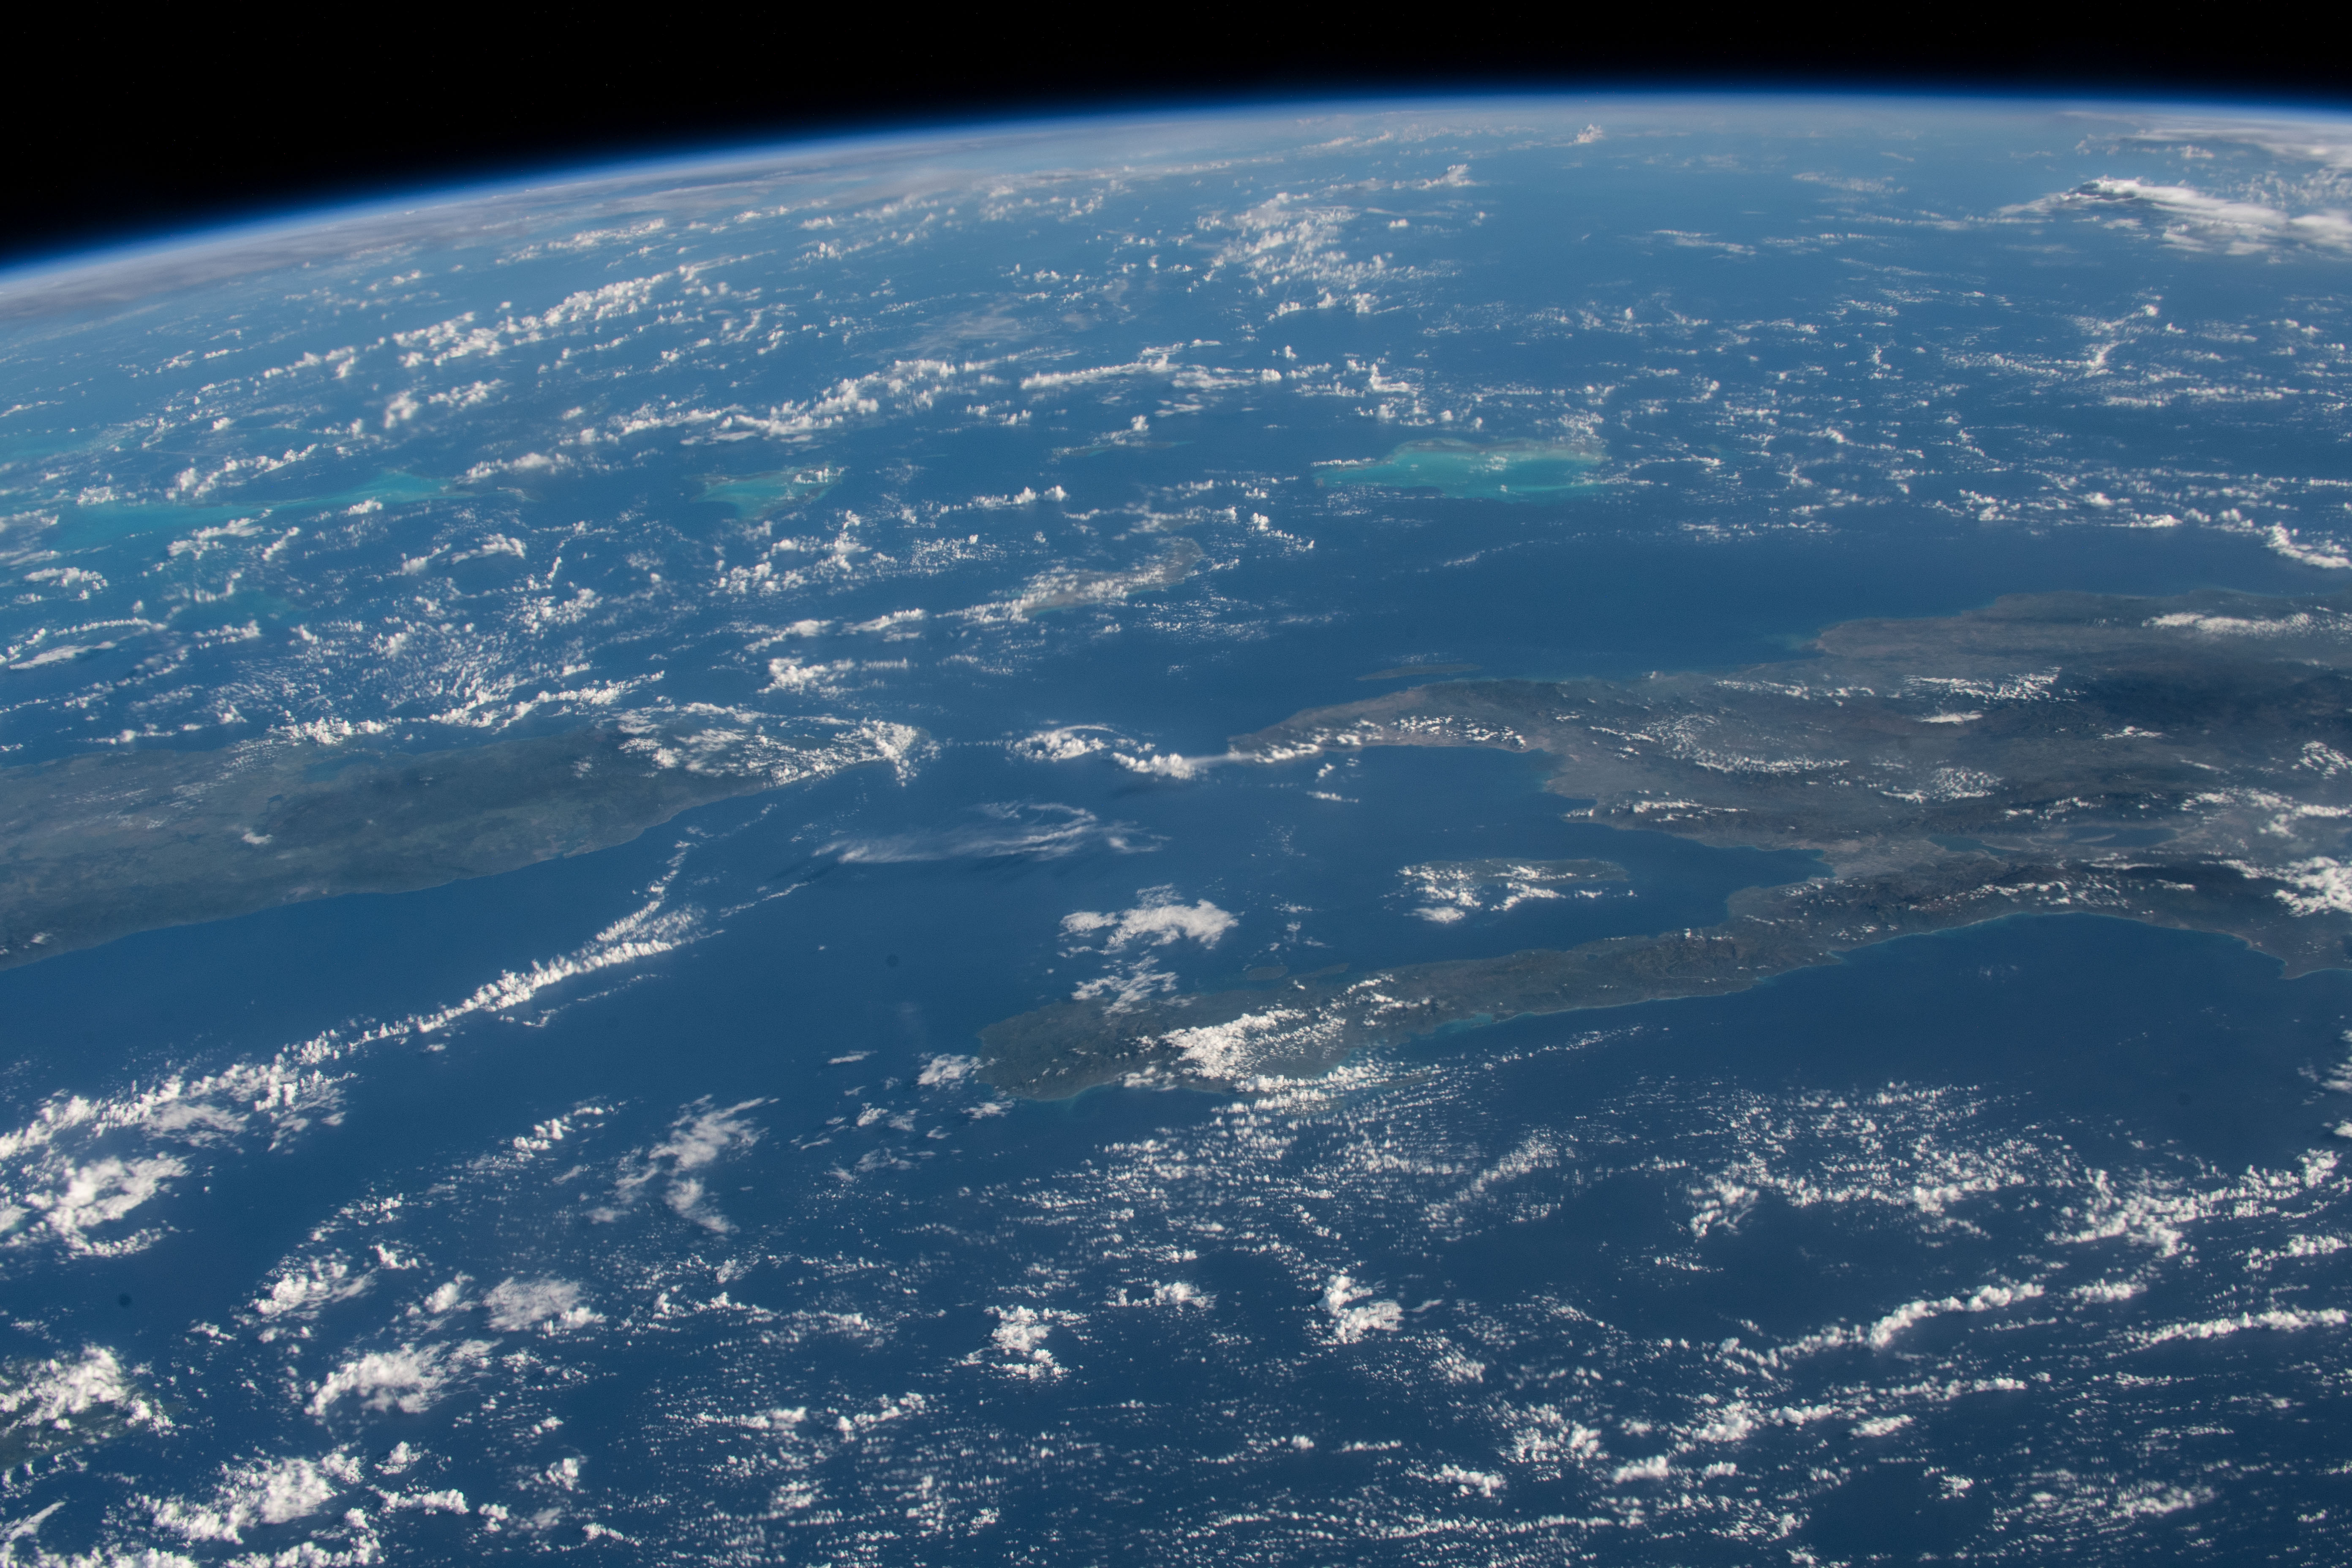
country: HAITI
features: DOMINICAN REPUBLIC, HAITI, CUBA
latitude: 19.5
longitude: -73.5
